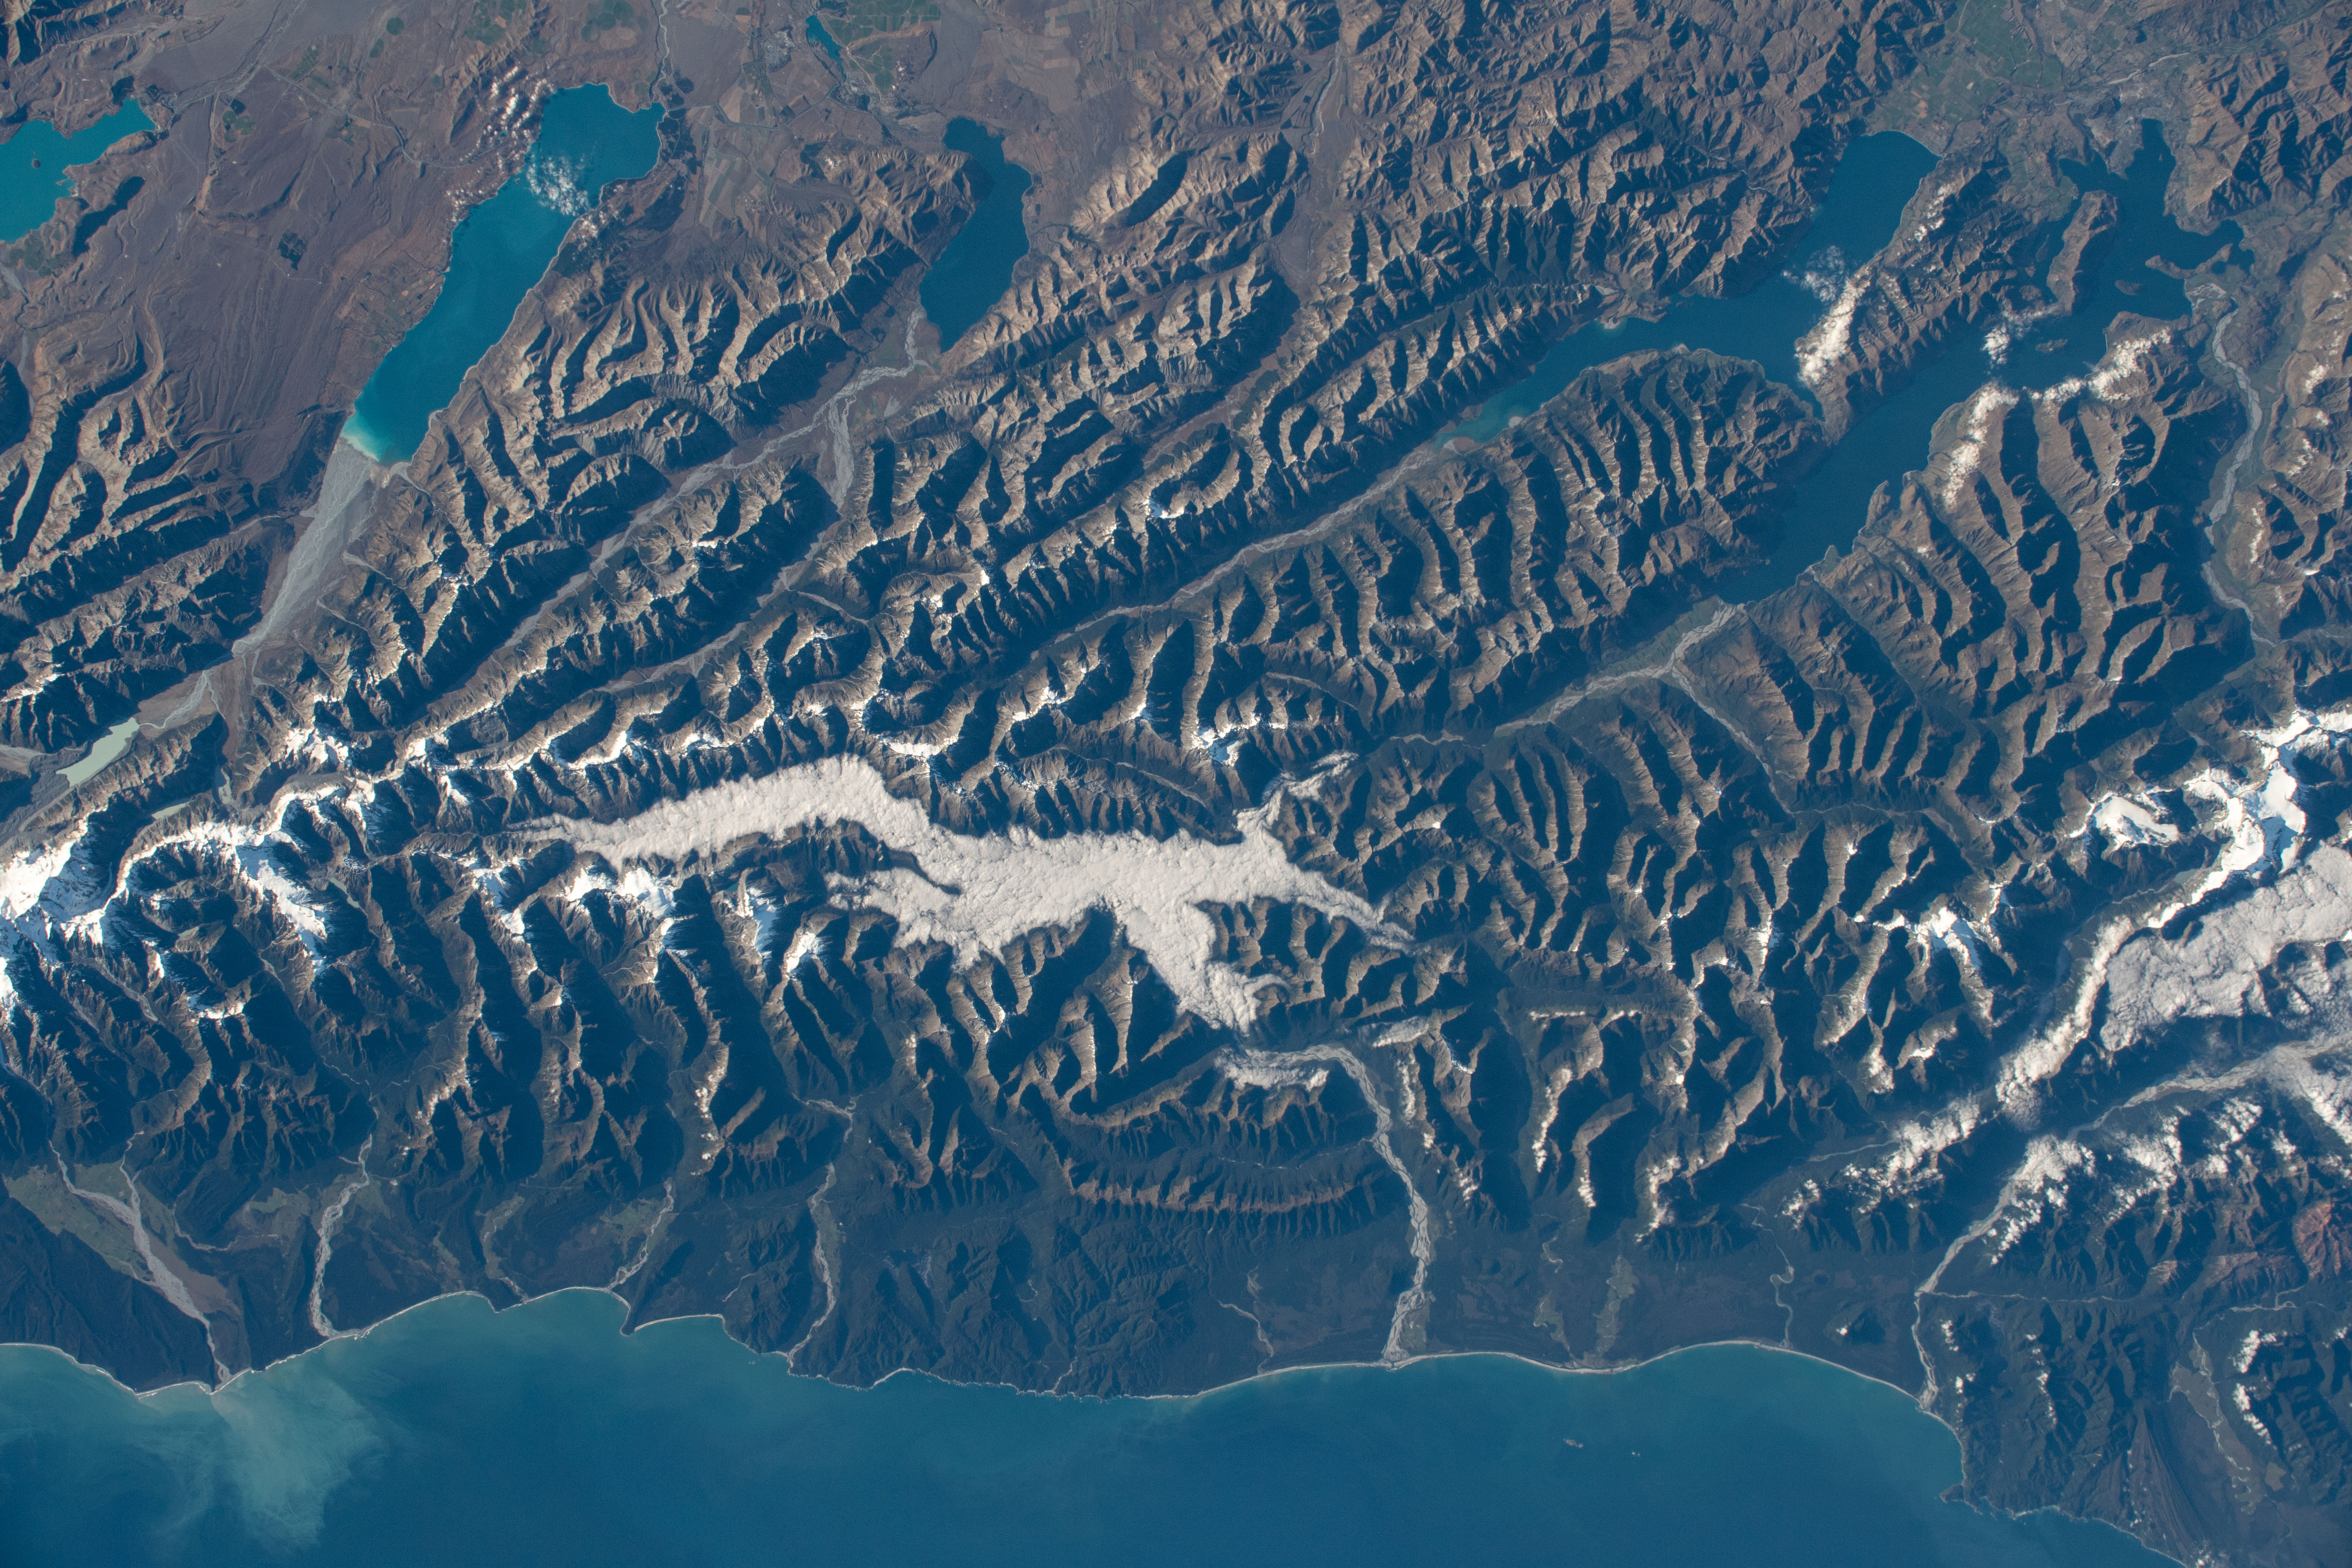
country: NEW ZEALAND-SI
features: LAKE TEKAPO, LAKE PUKAKI, WHATAROA
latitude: -43.9
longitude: 170.2
